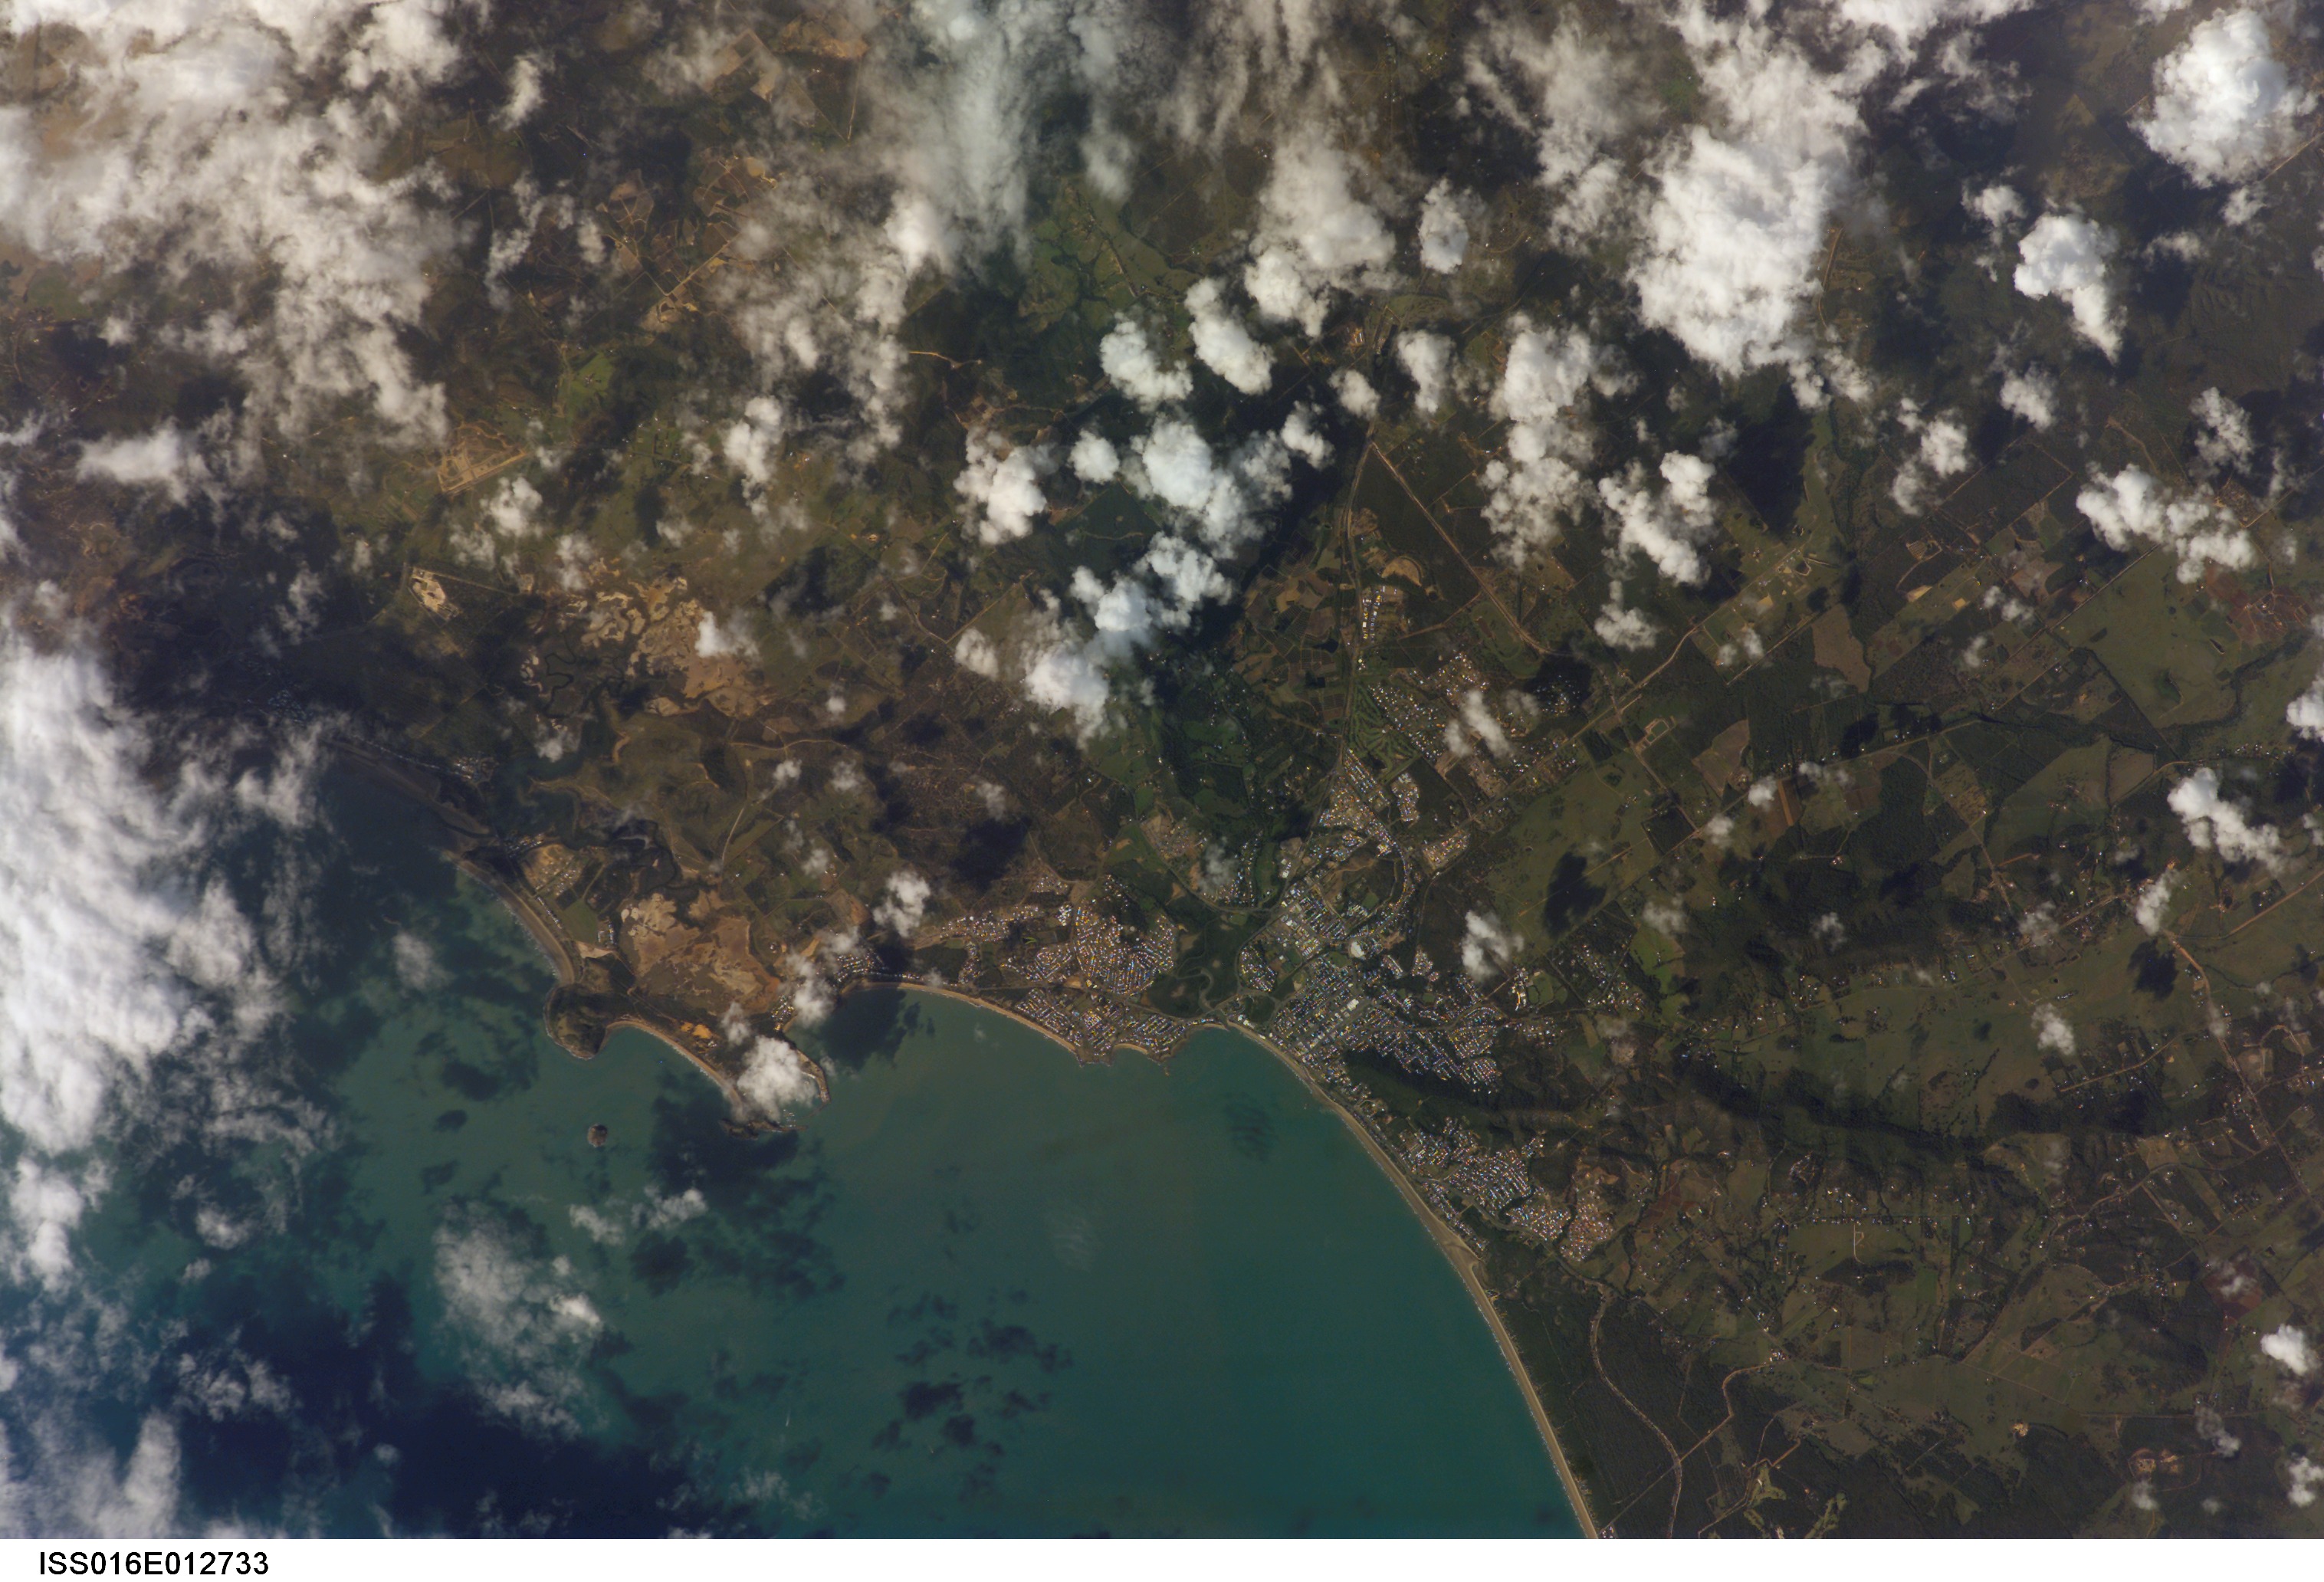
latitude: -23.2
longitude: 150.7
